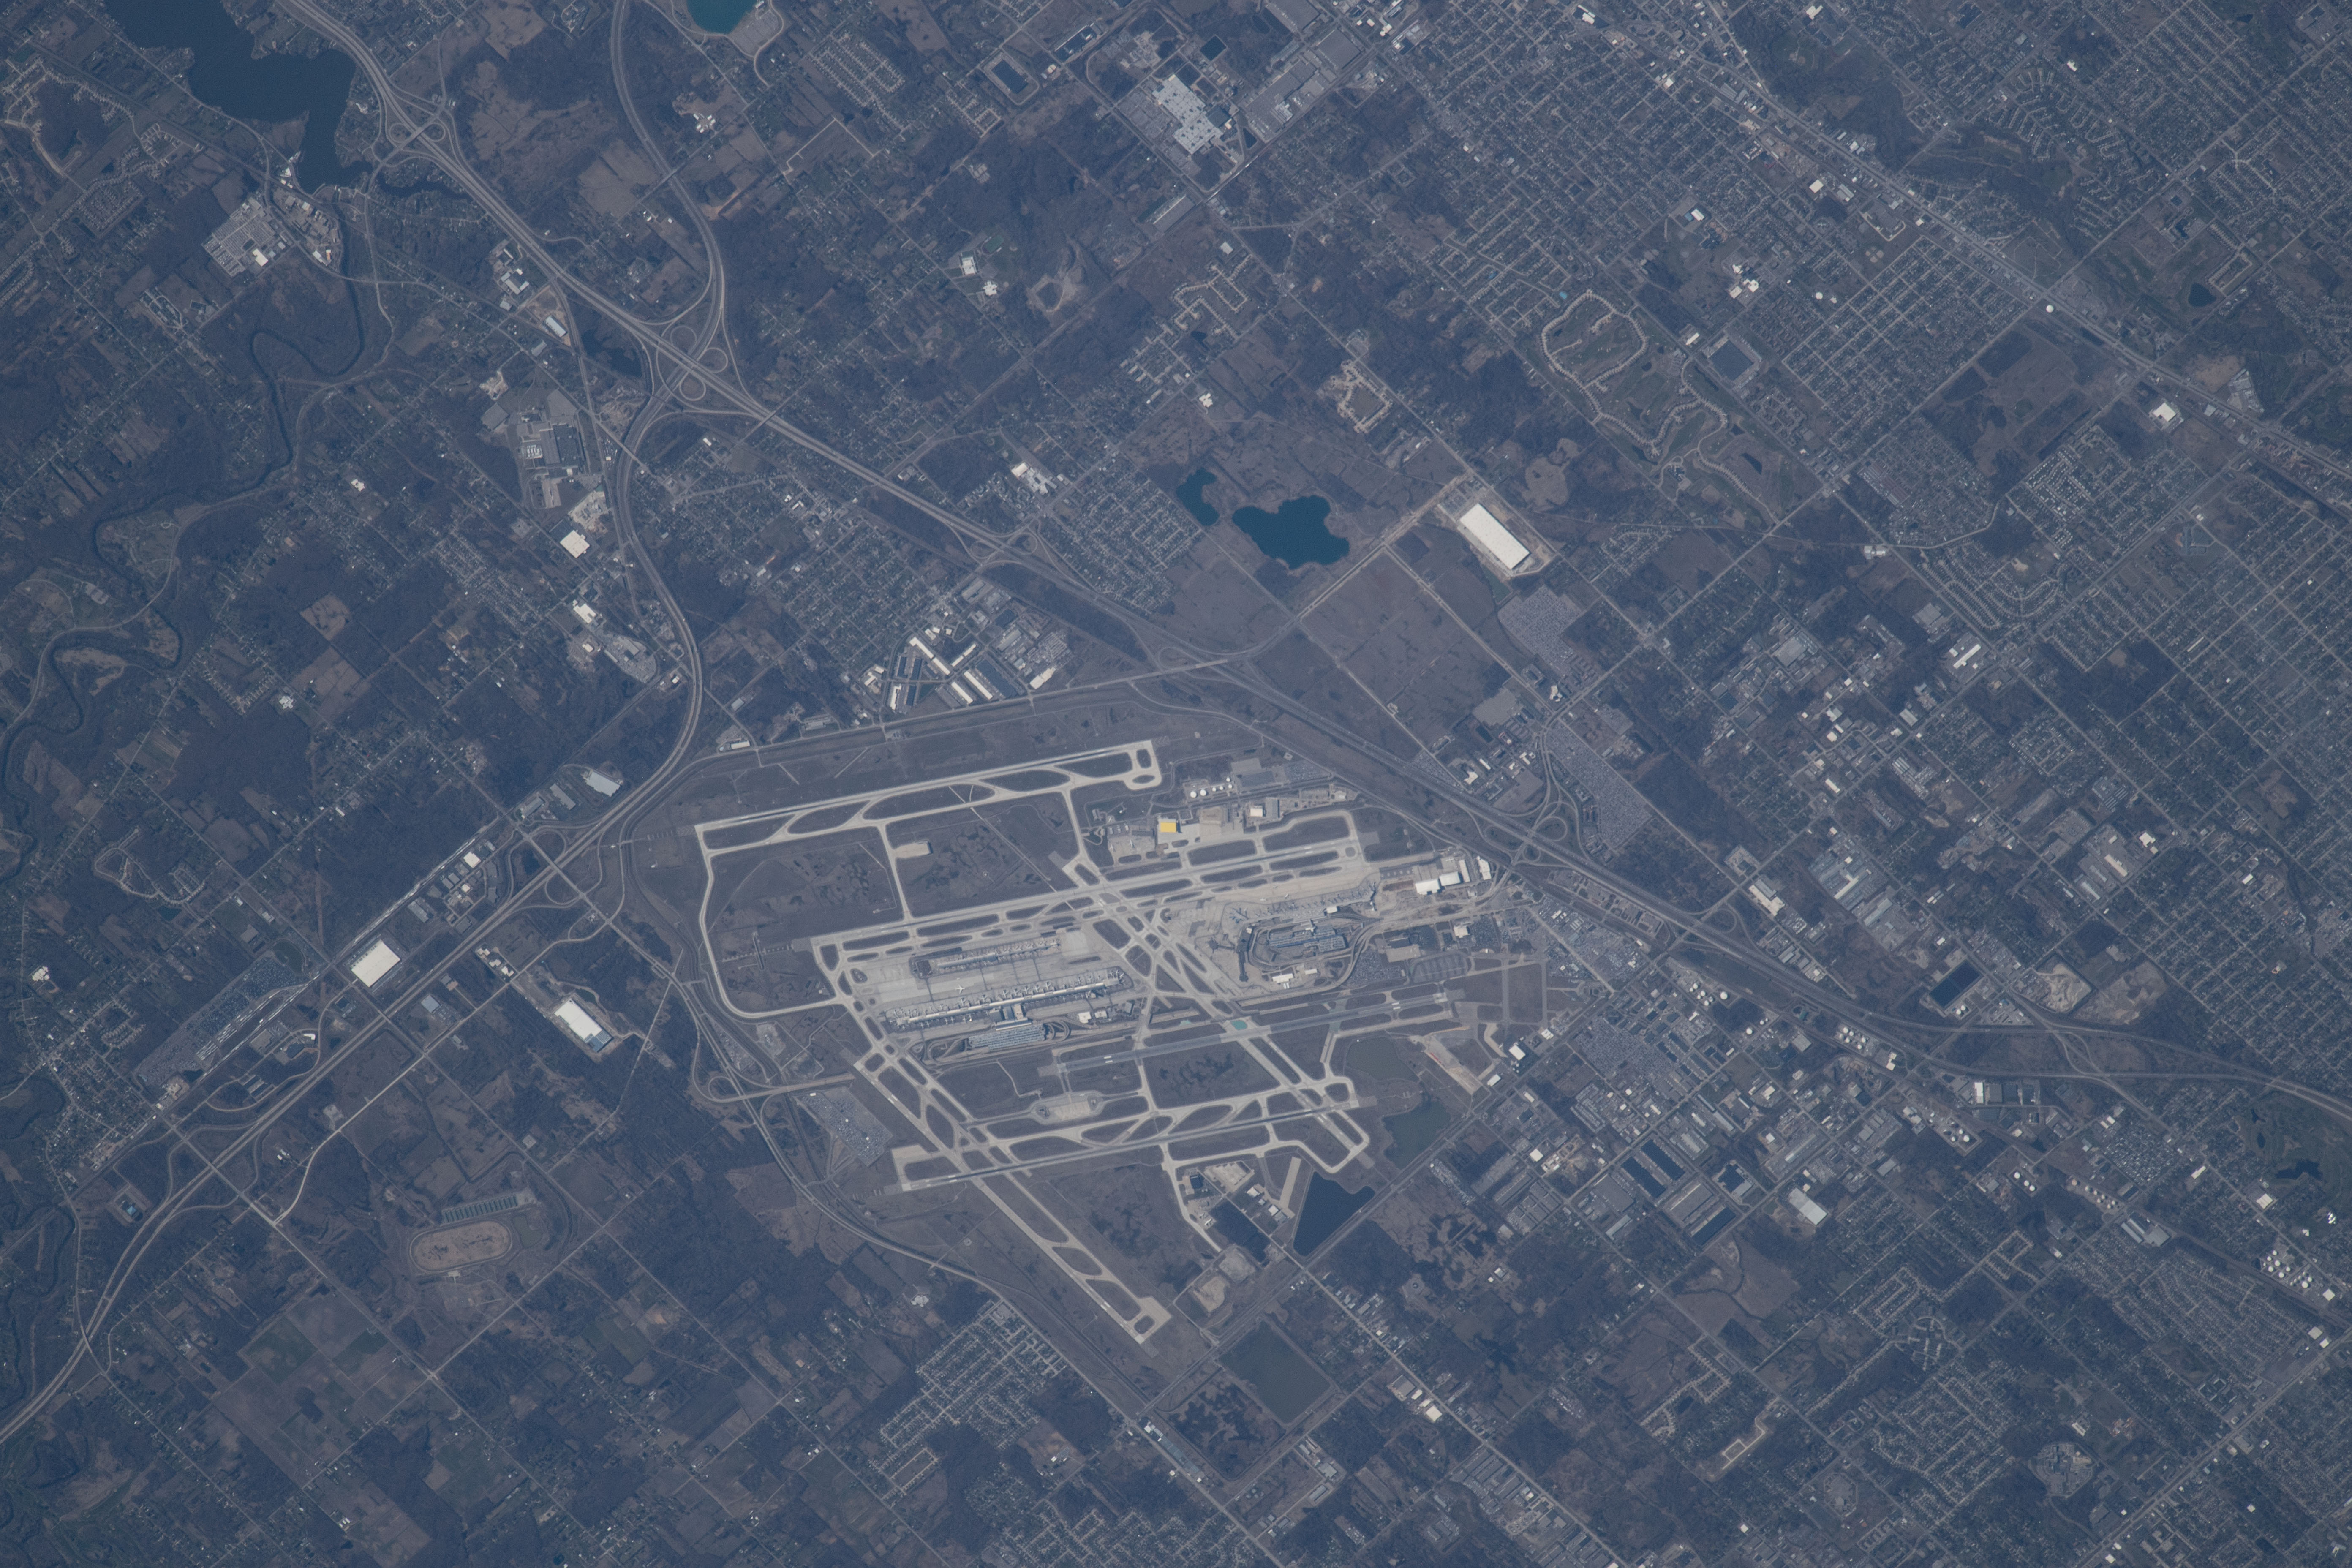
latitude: 42.2
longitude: -83.4
